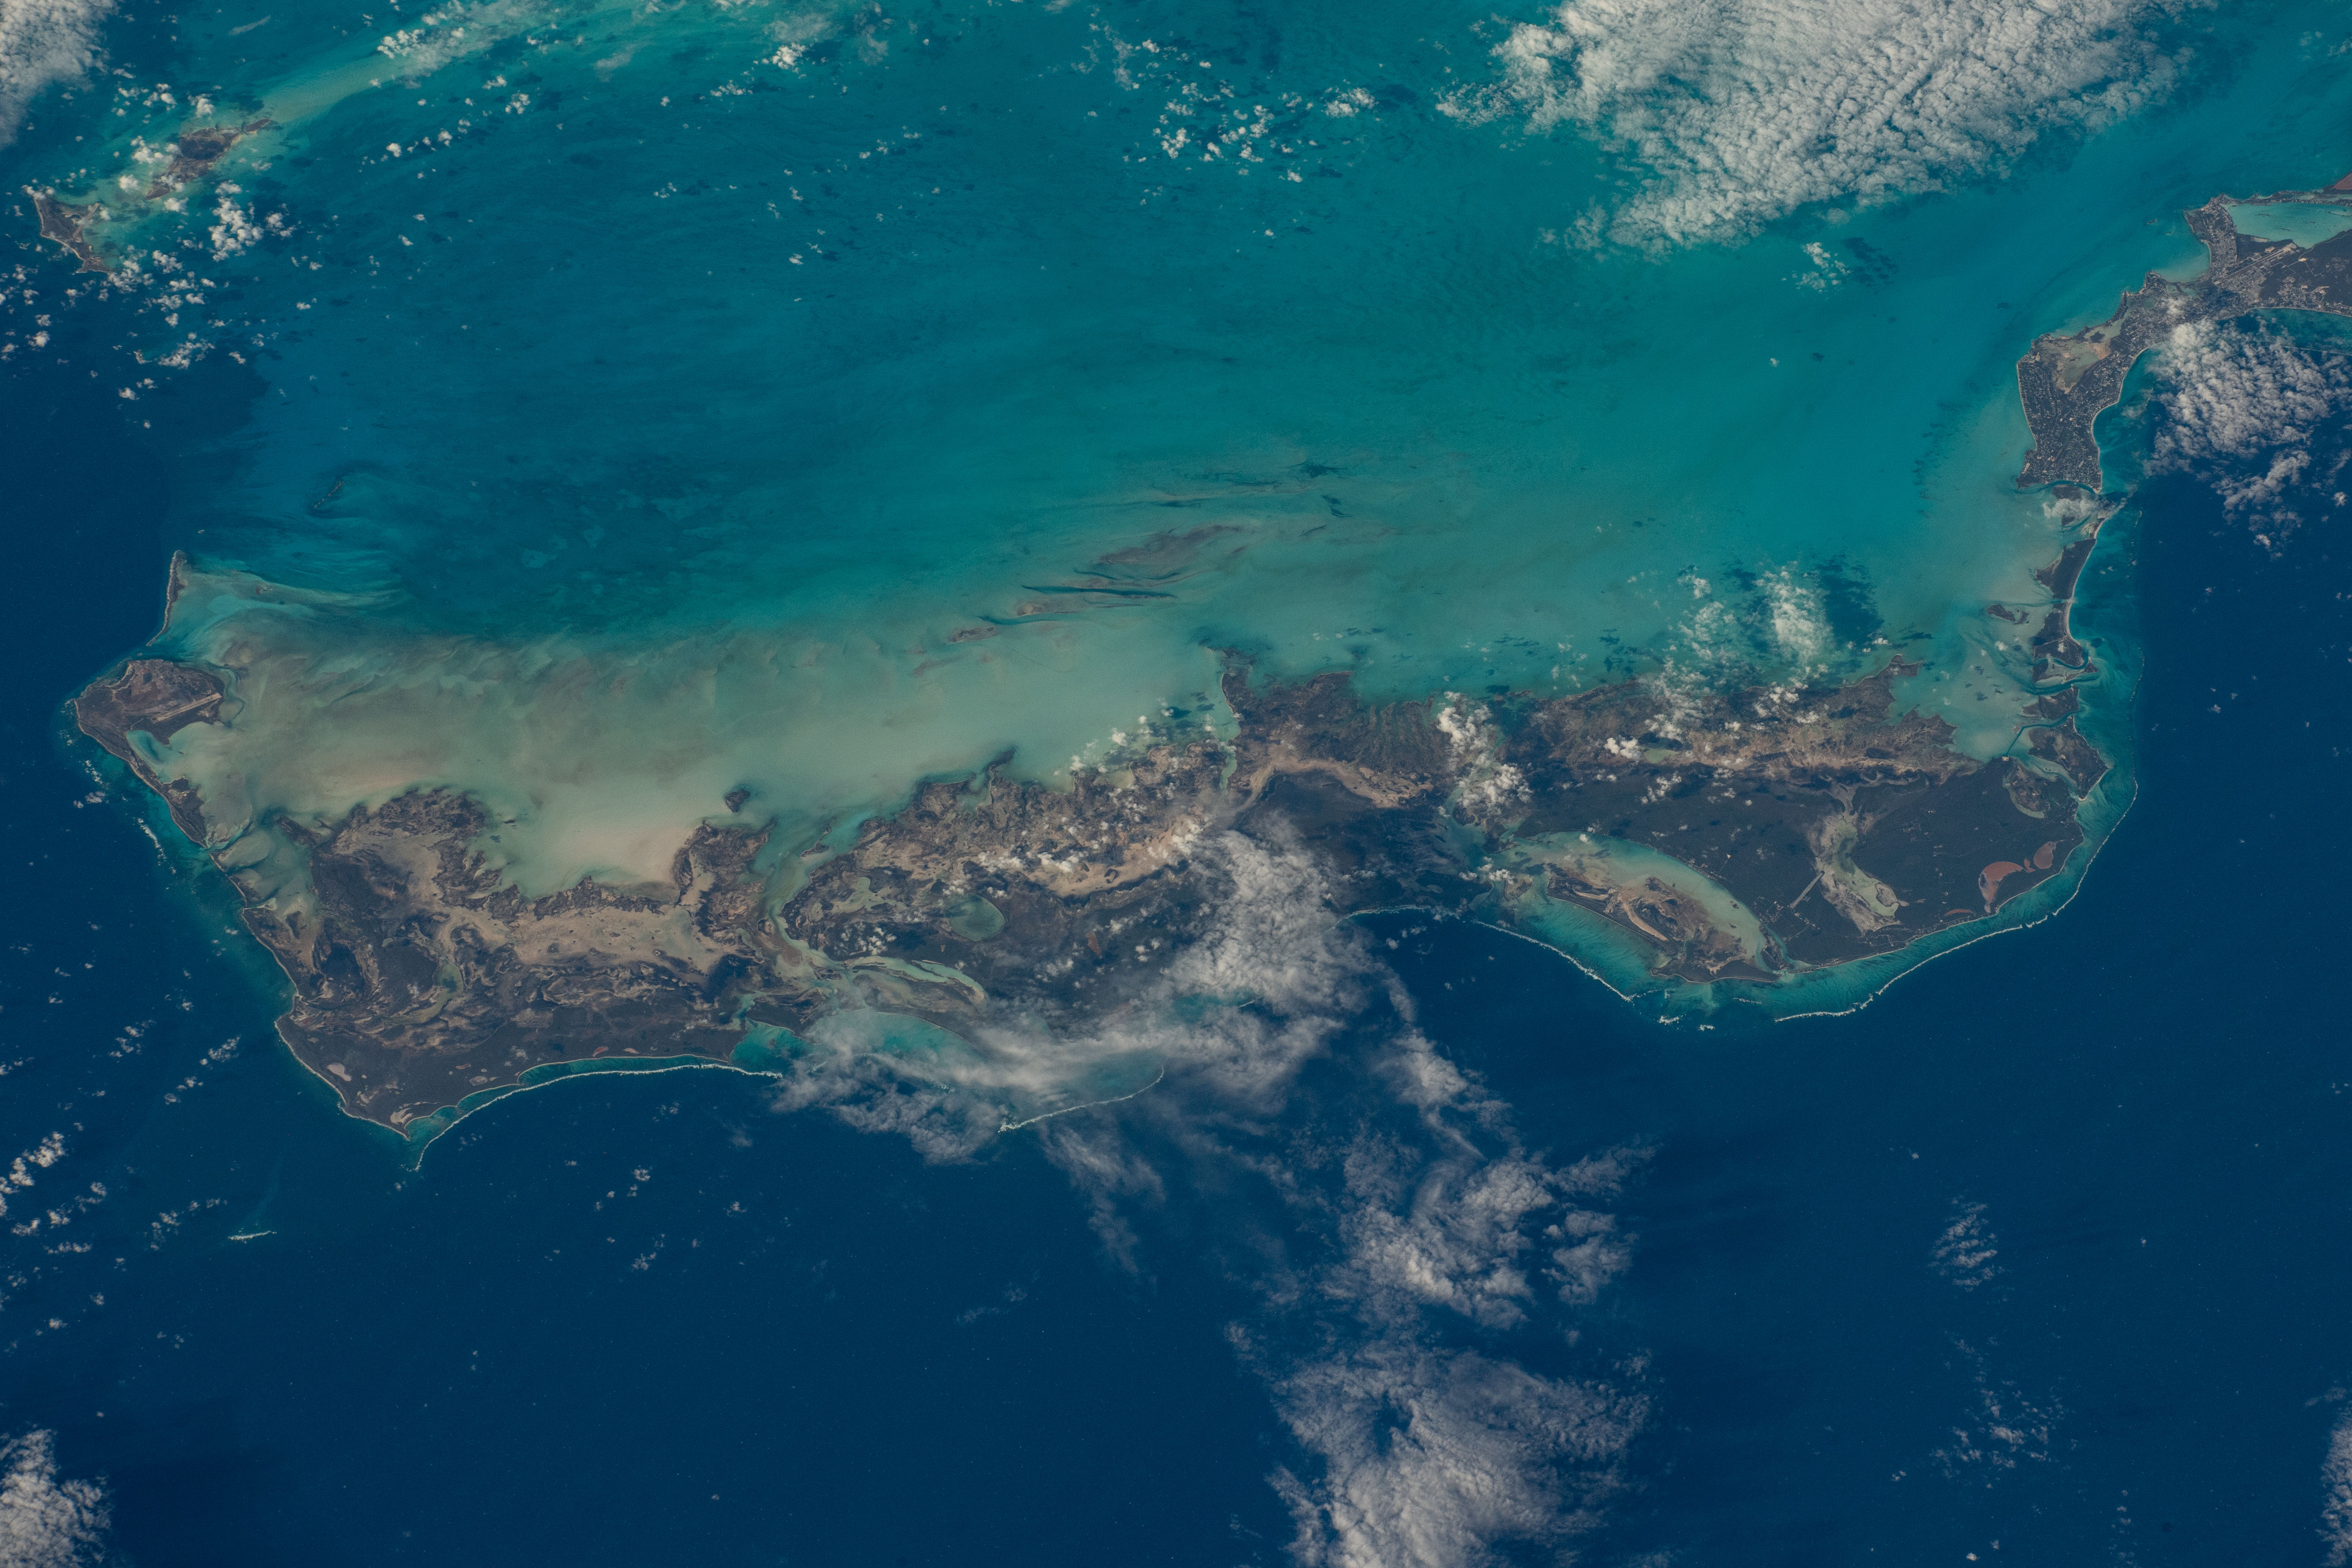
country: TURKS AND CAICOS IS.
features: TURKS AND CAICOS ISLANDS
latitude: 21.8
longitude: -71.8
